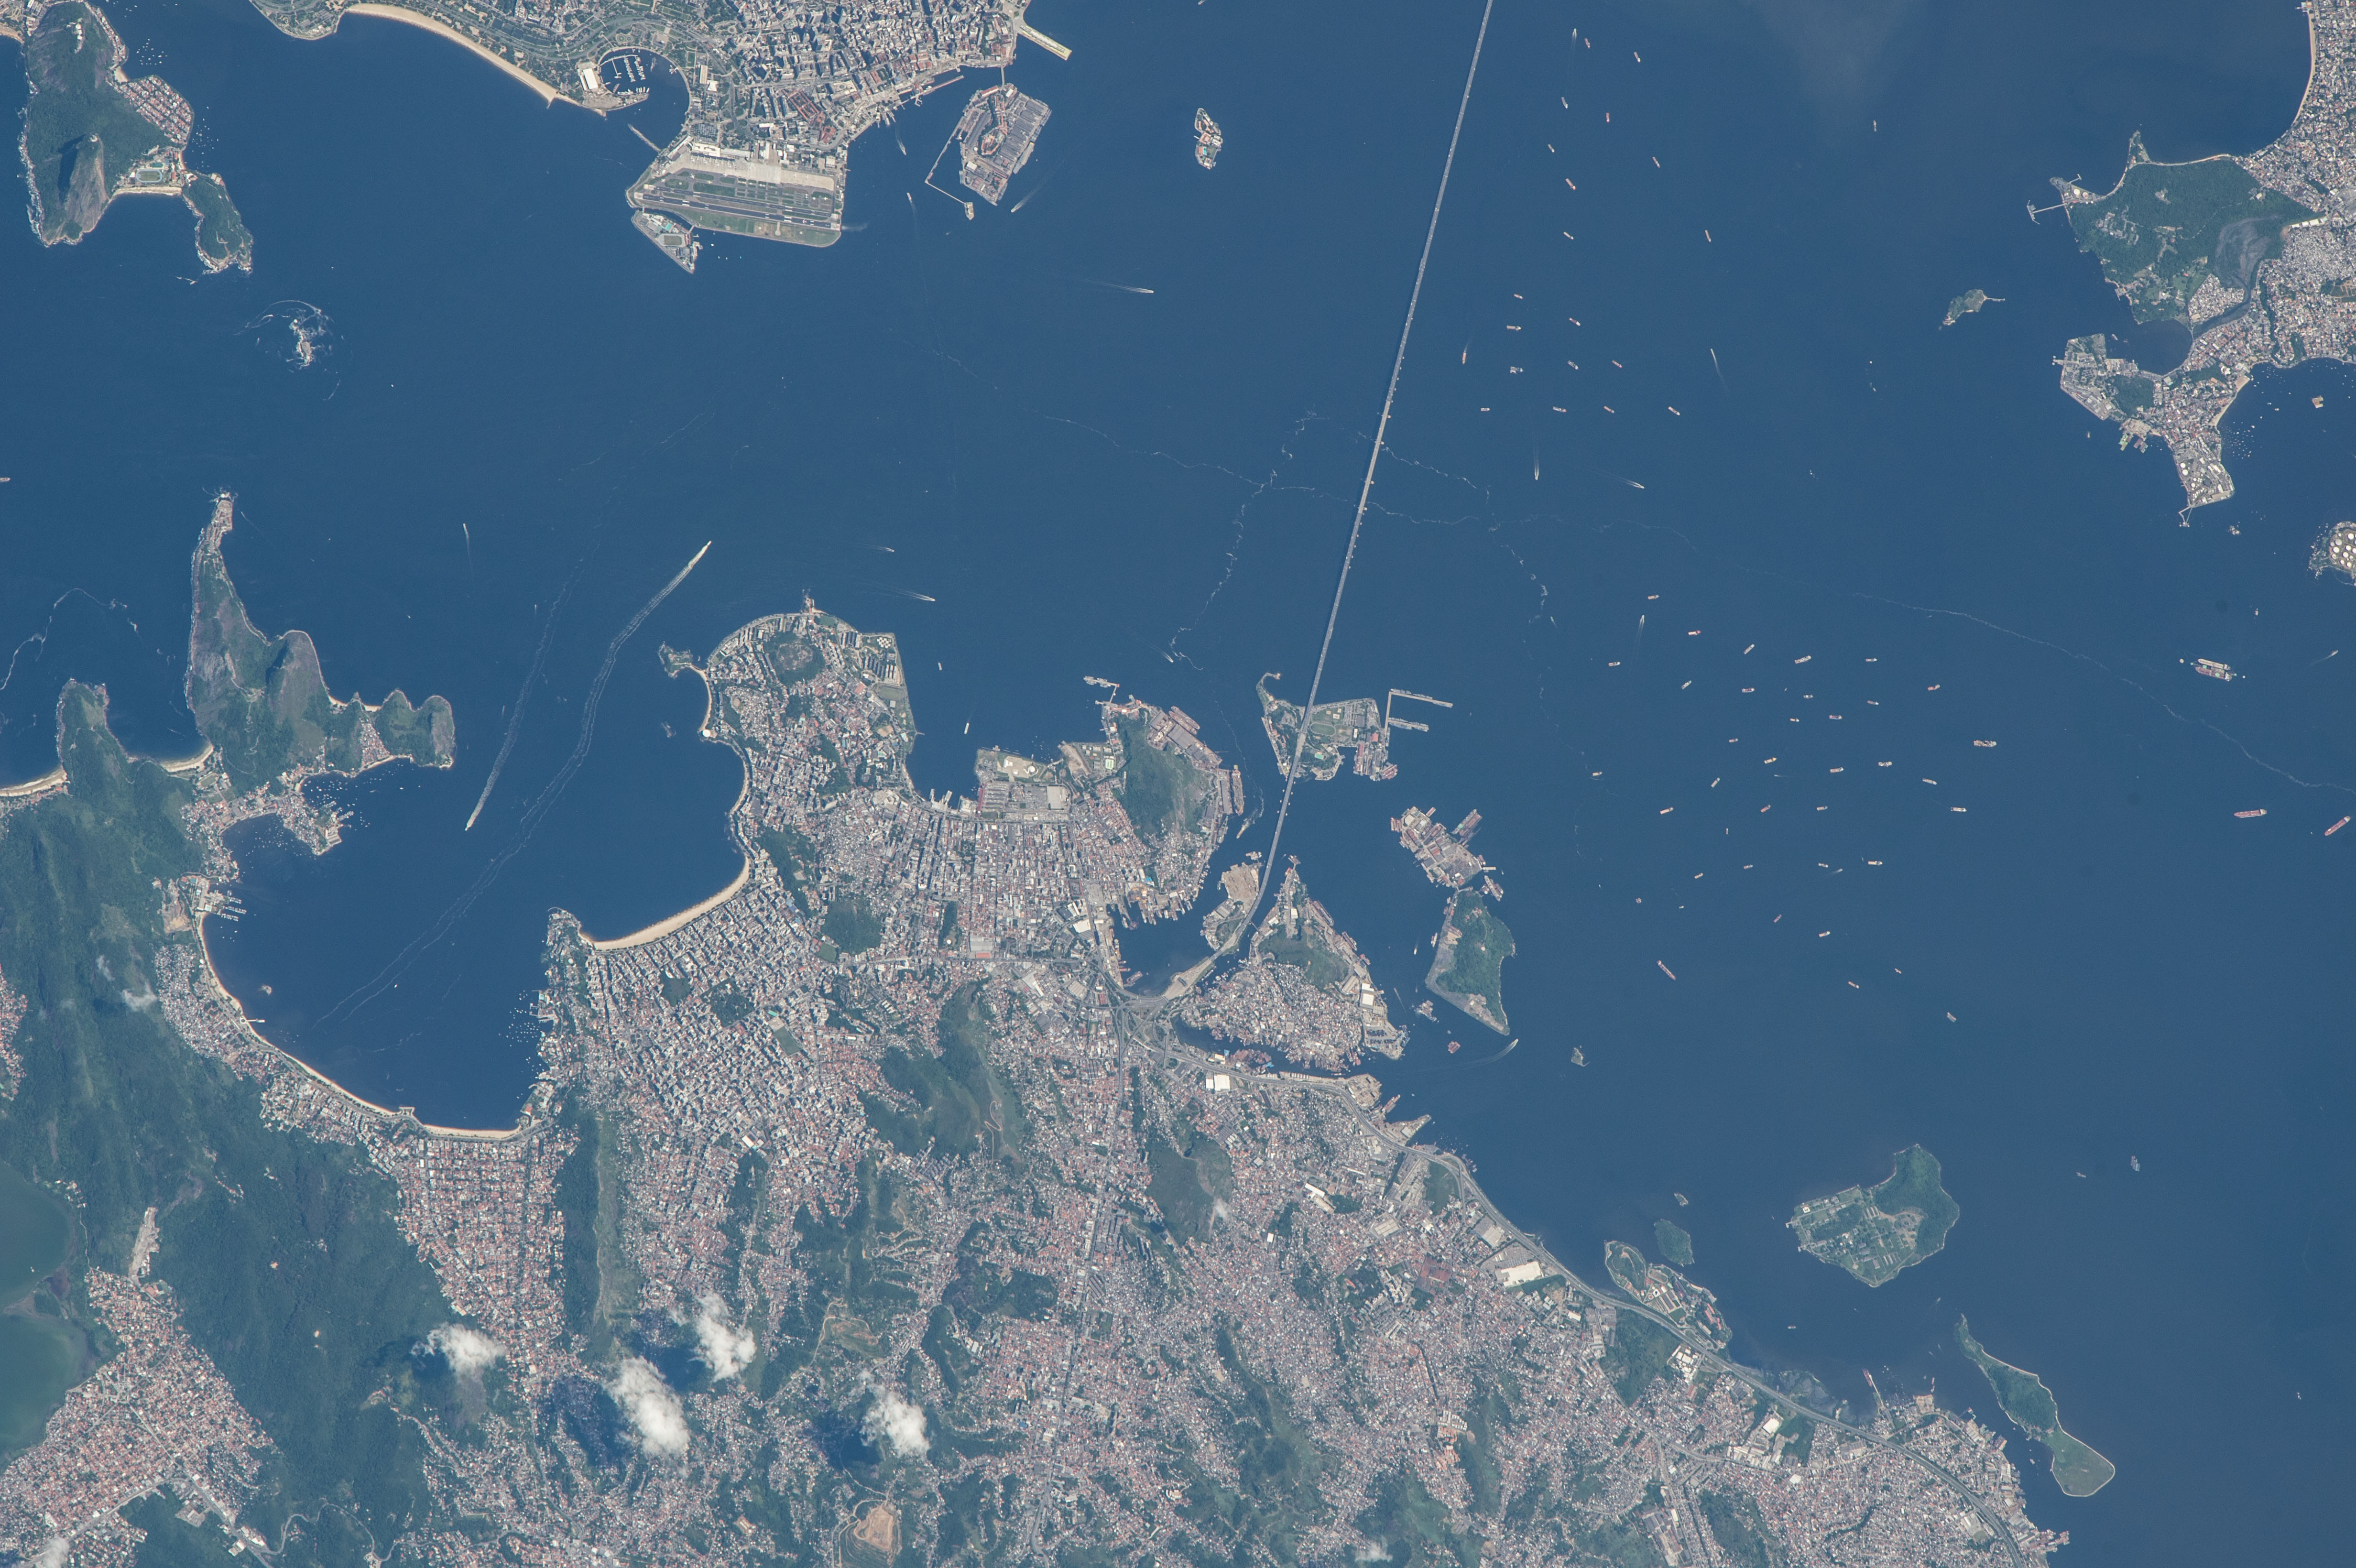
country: BRAZIL
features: NITEROI, RIO DE JANEIRO, BRIDGE, AIRPORTS, URBAN AREAS, ISLANDS, HILLS
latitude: -22.9
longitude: -43.1
